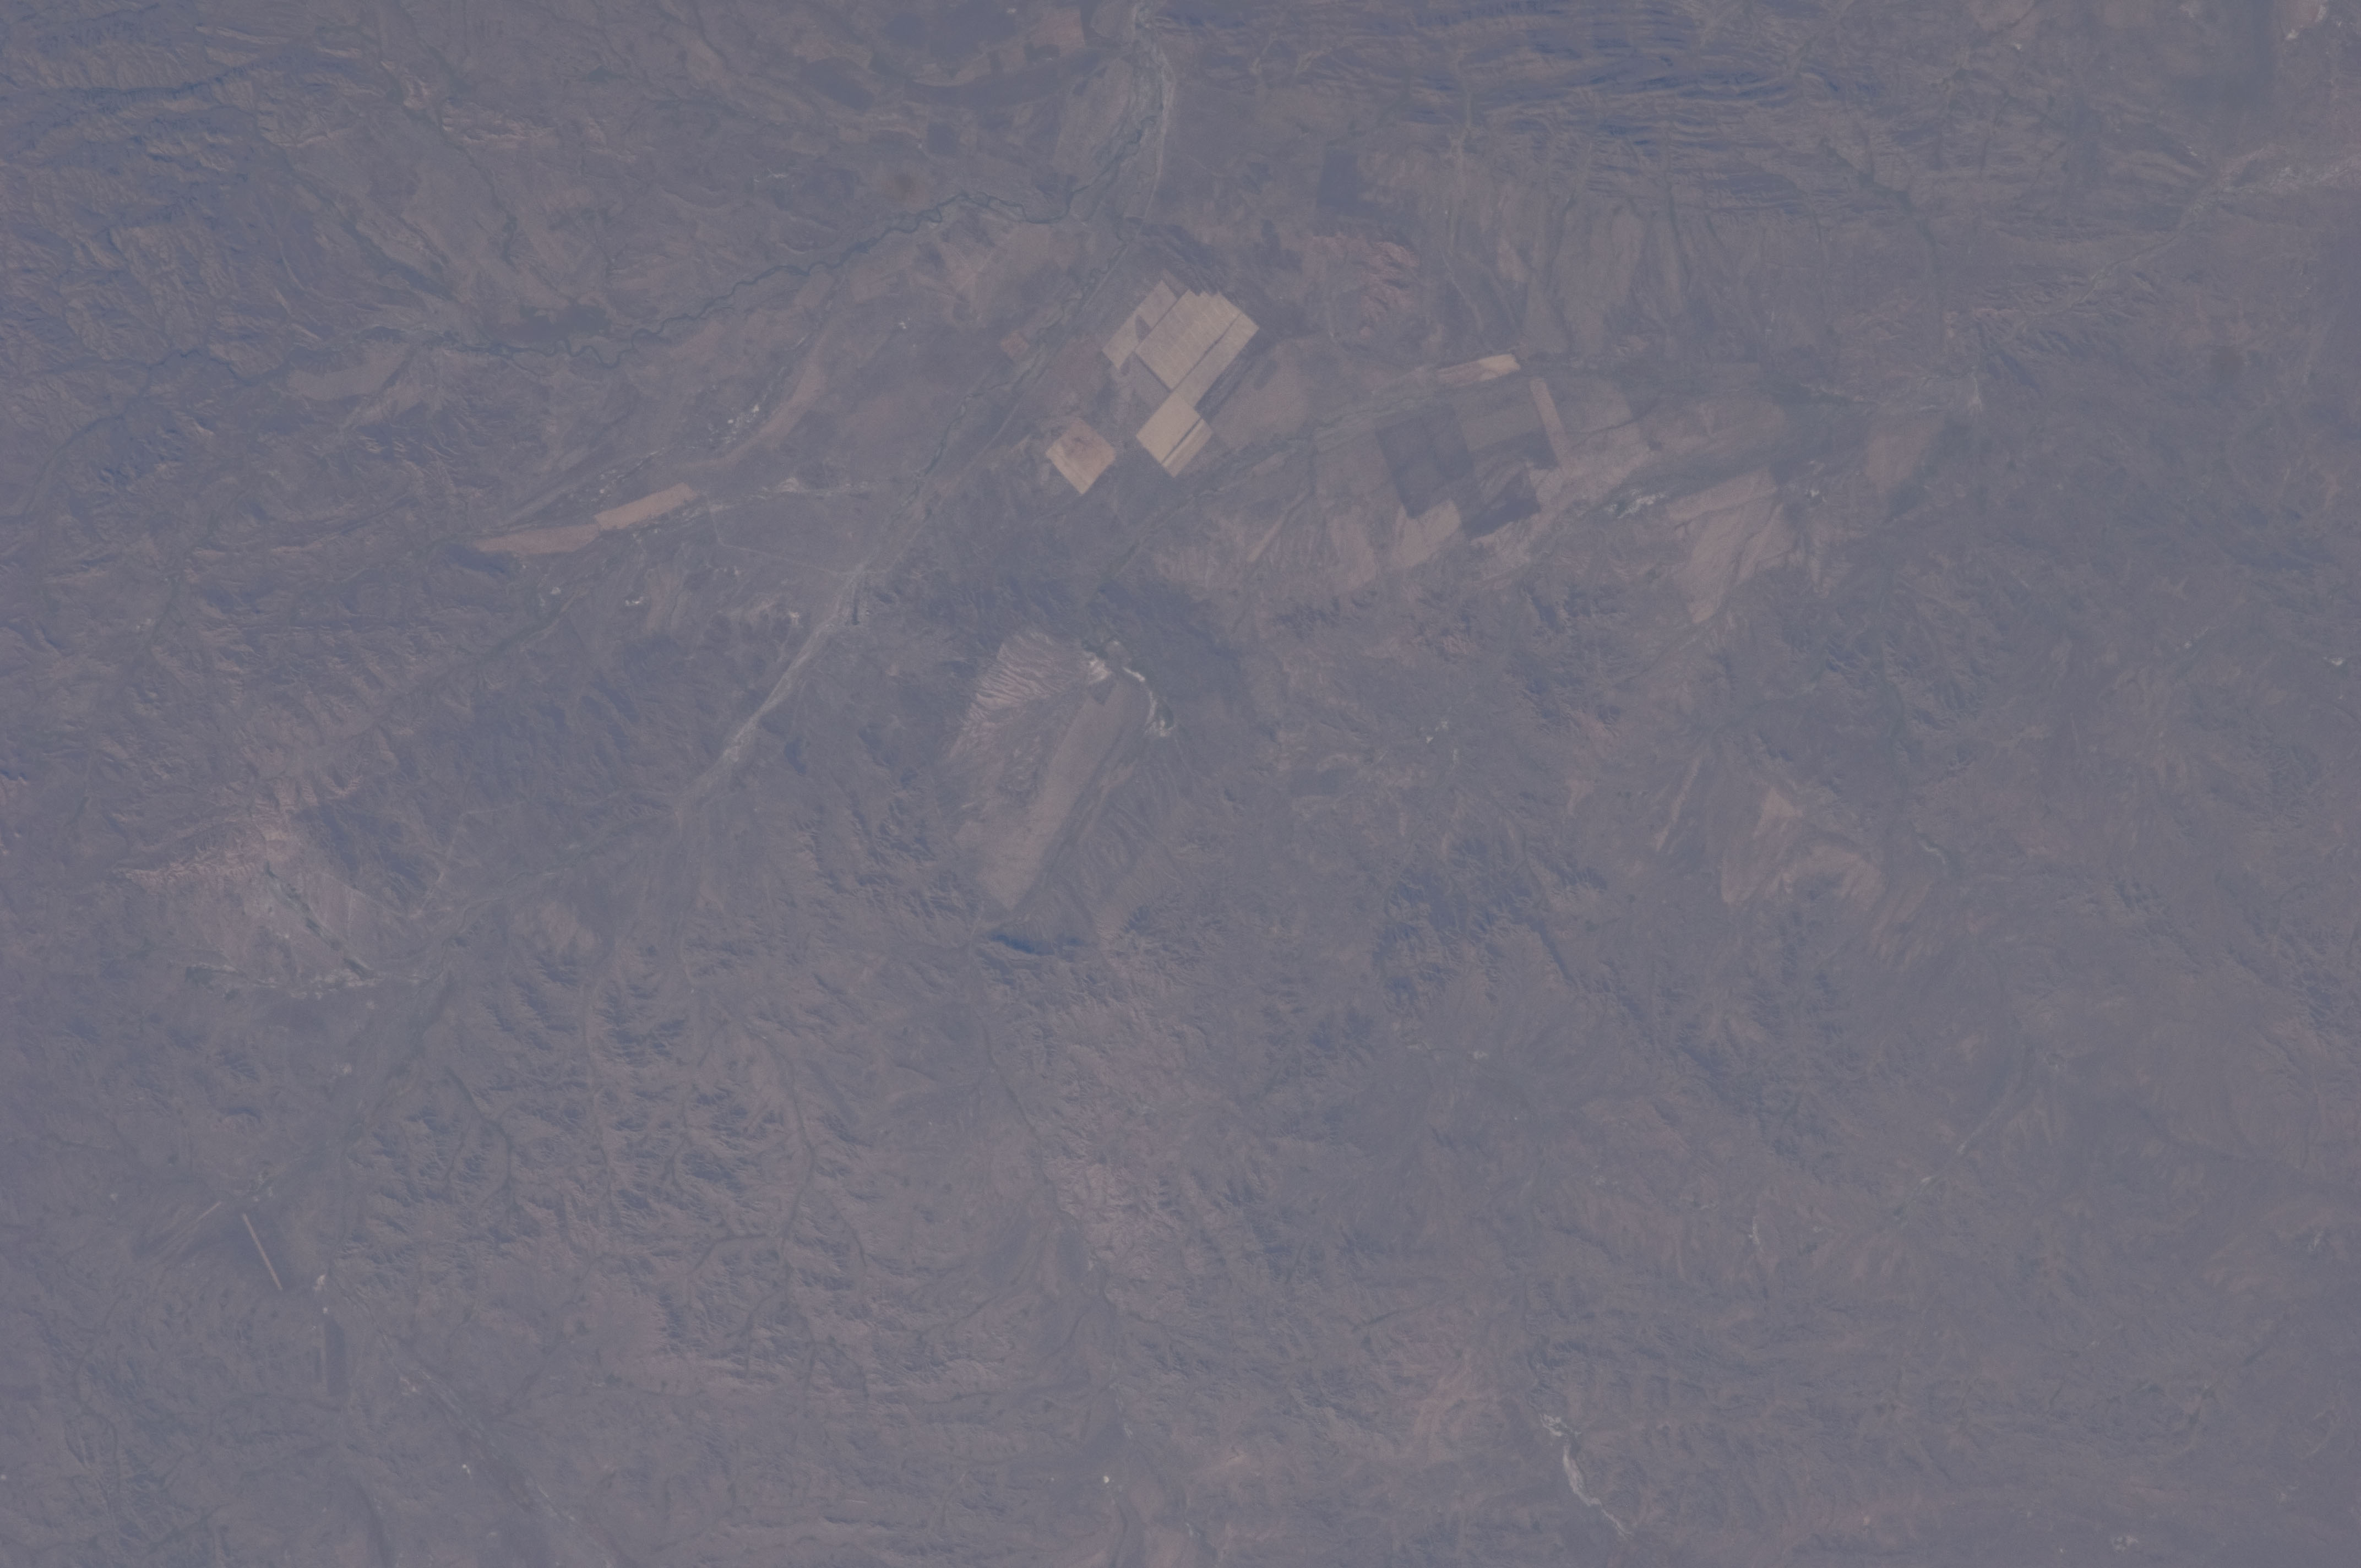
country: KAZAKHSTAN
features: BIGACH IMPACT CRATER, AGR., HILL COUNTRY
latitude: 48.5
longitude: 82.1
